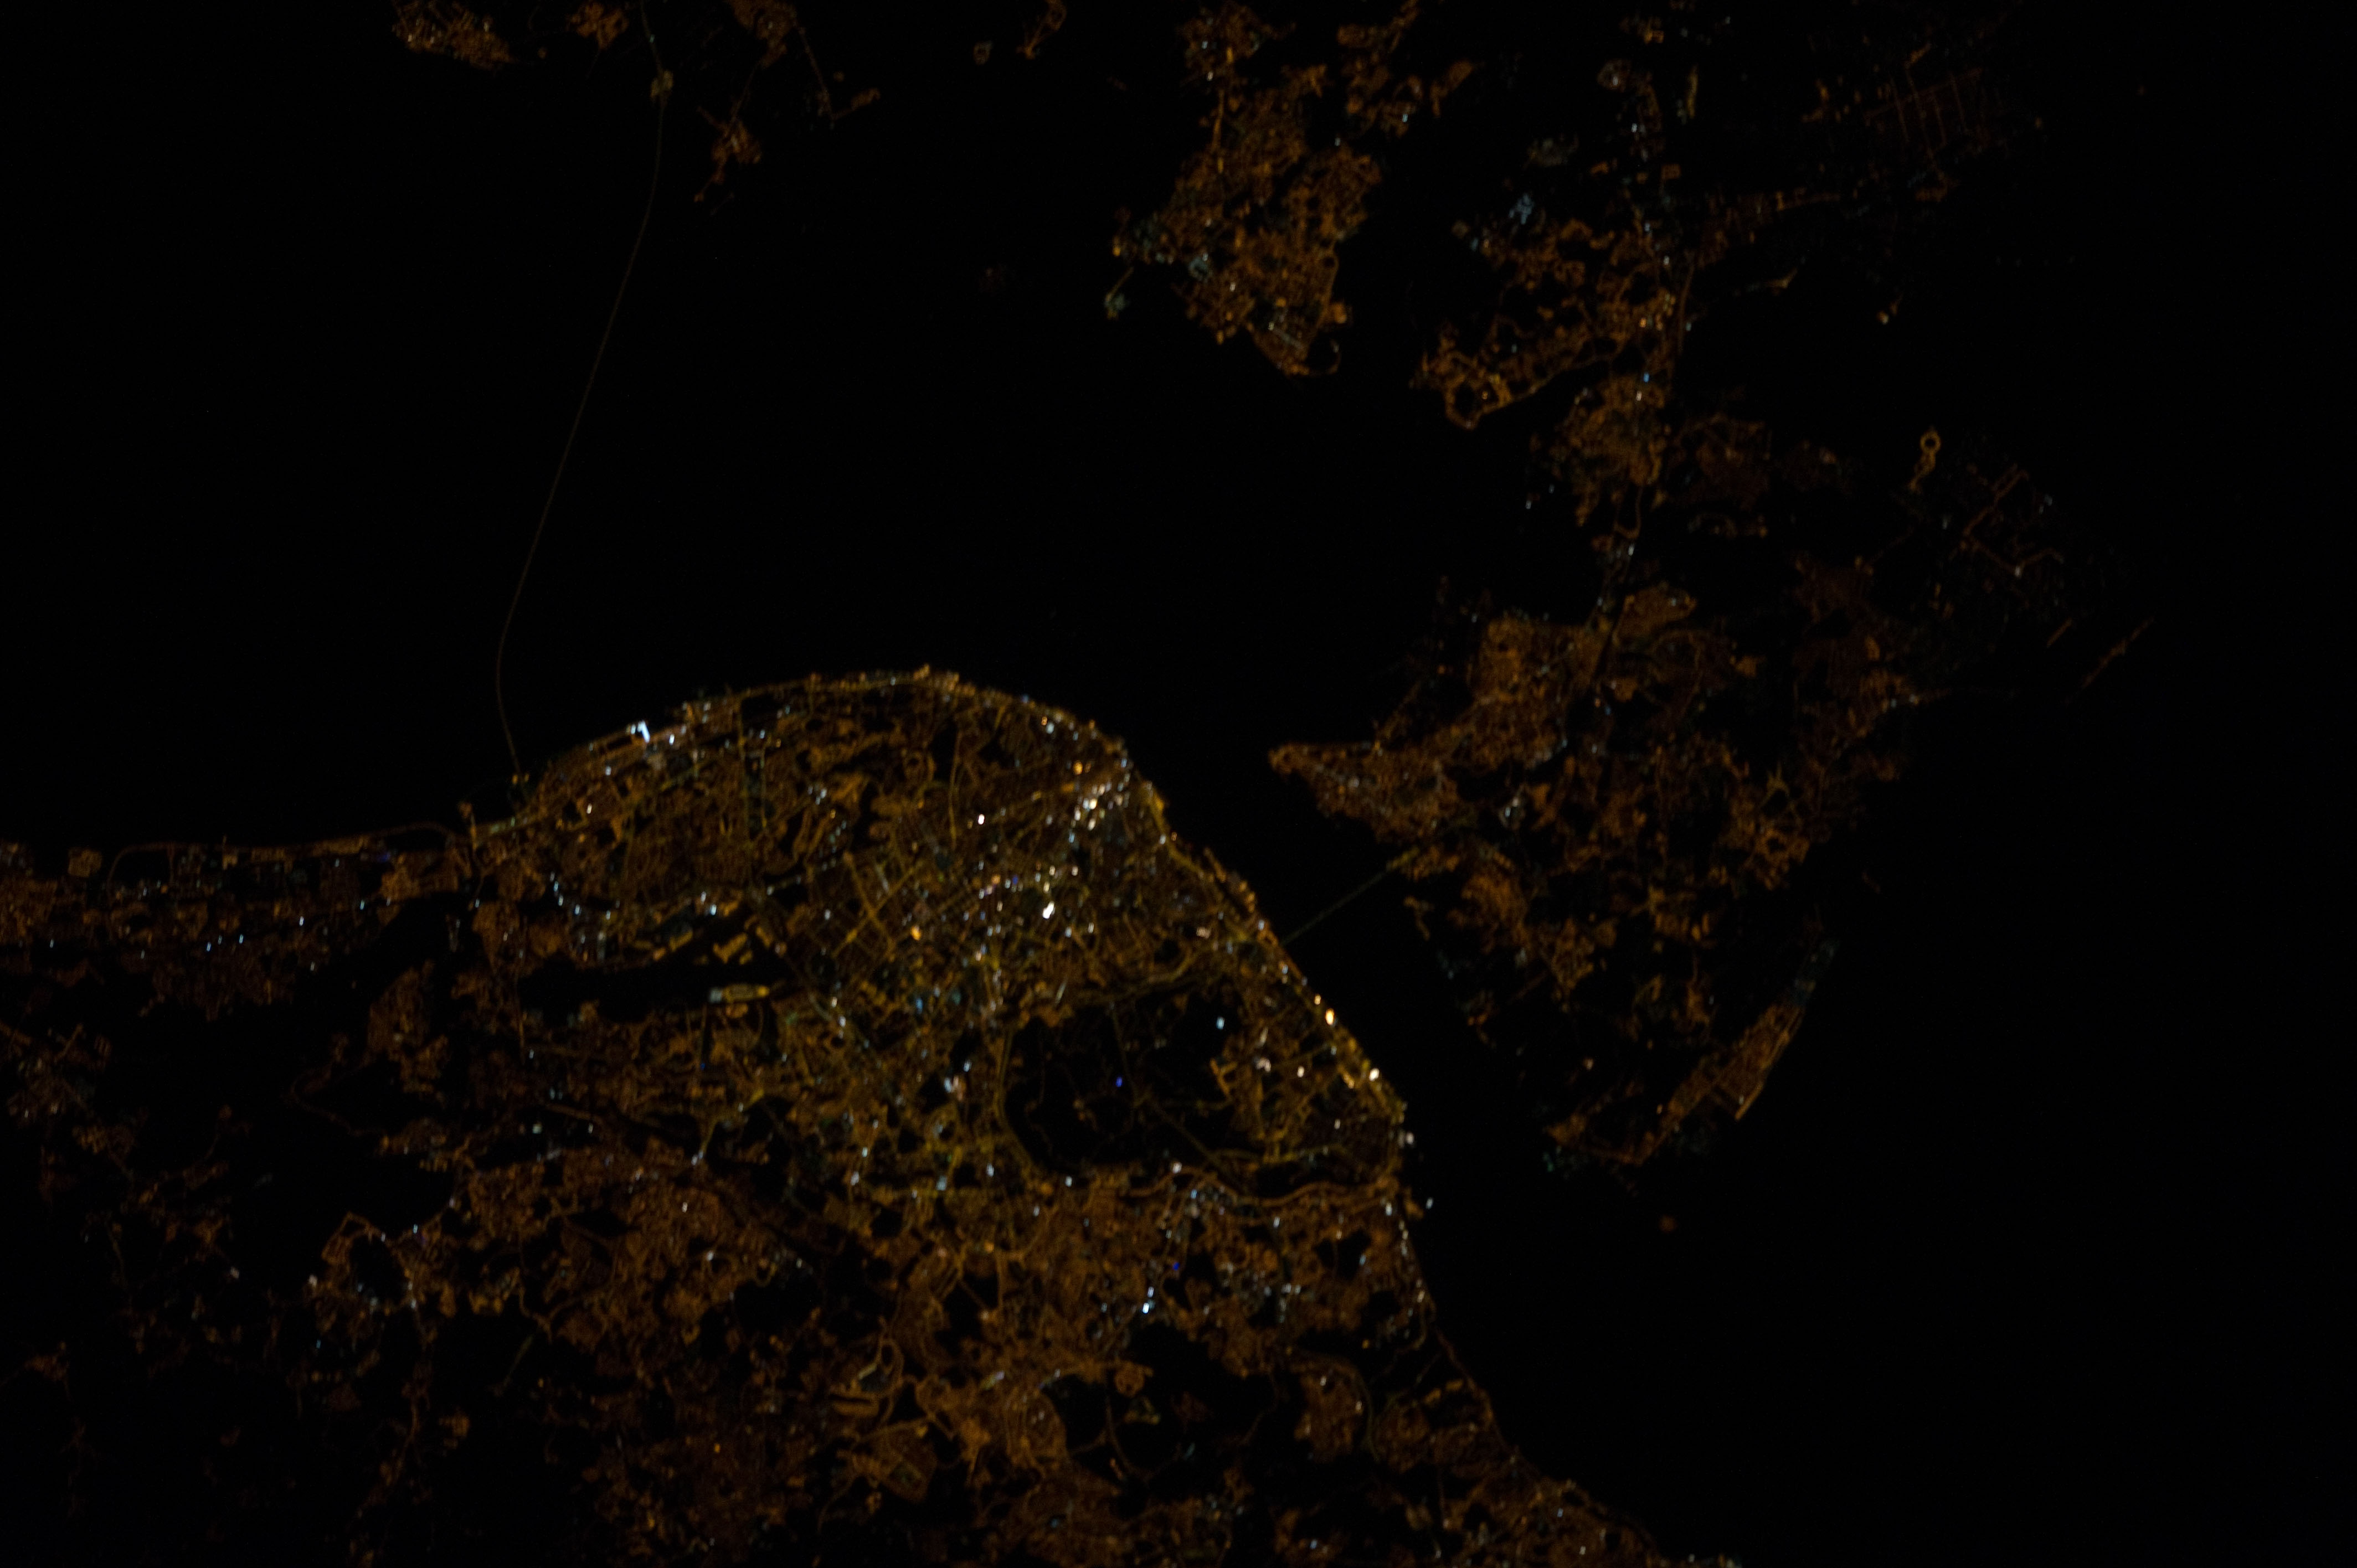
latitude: 38.7
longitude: -9.1
